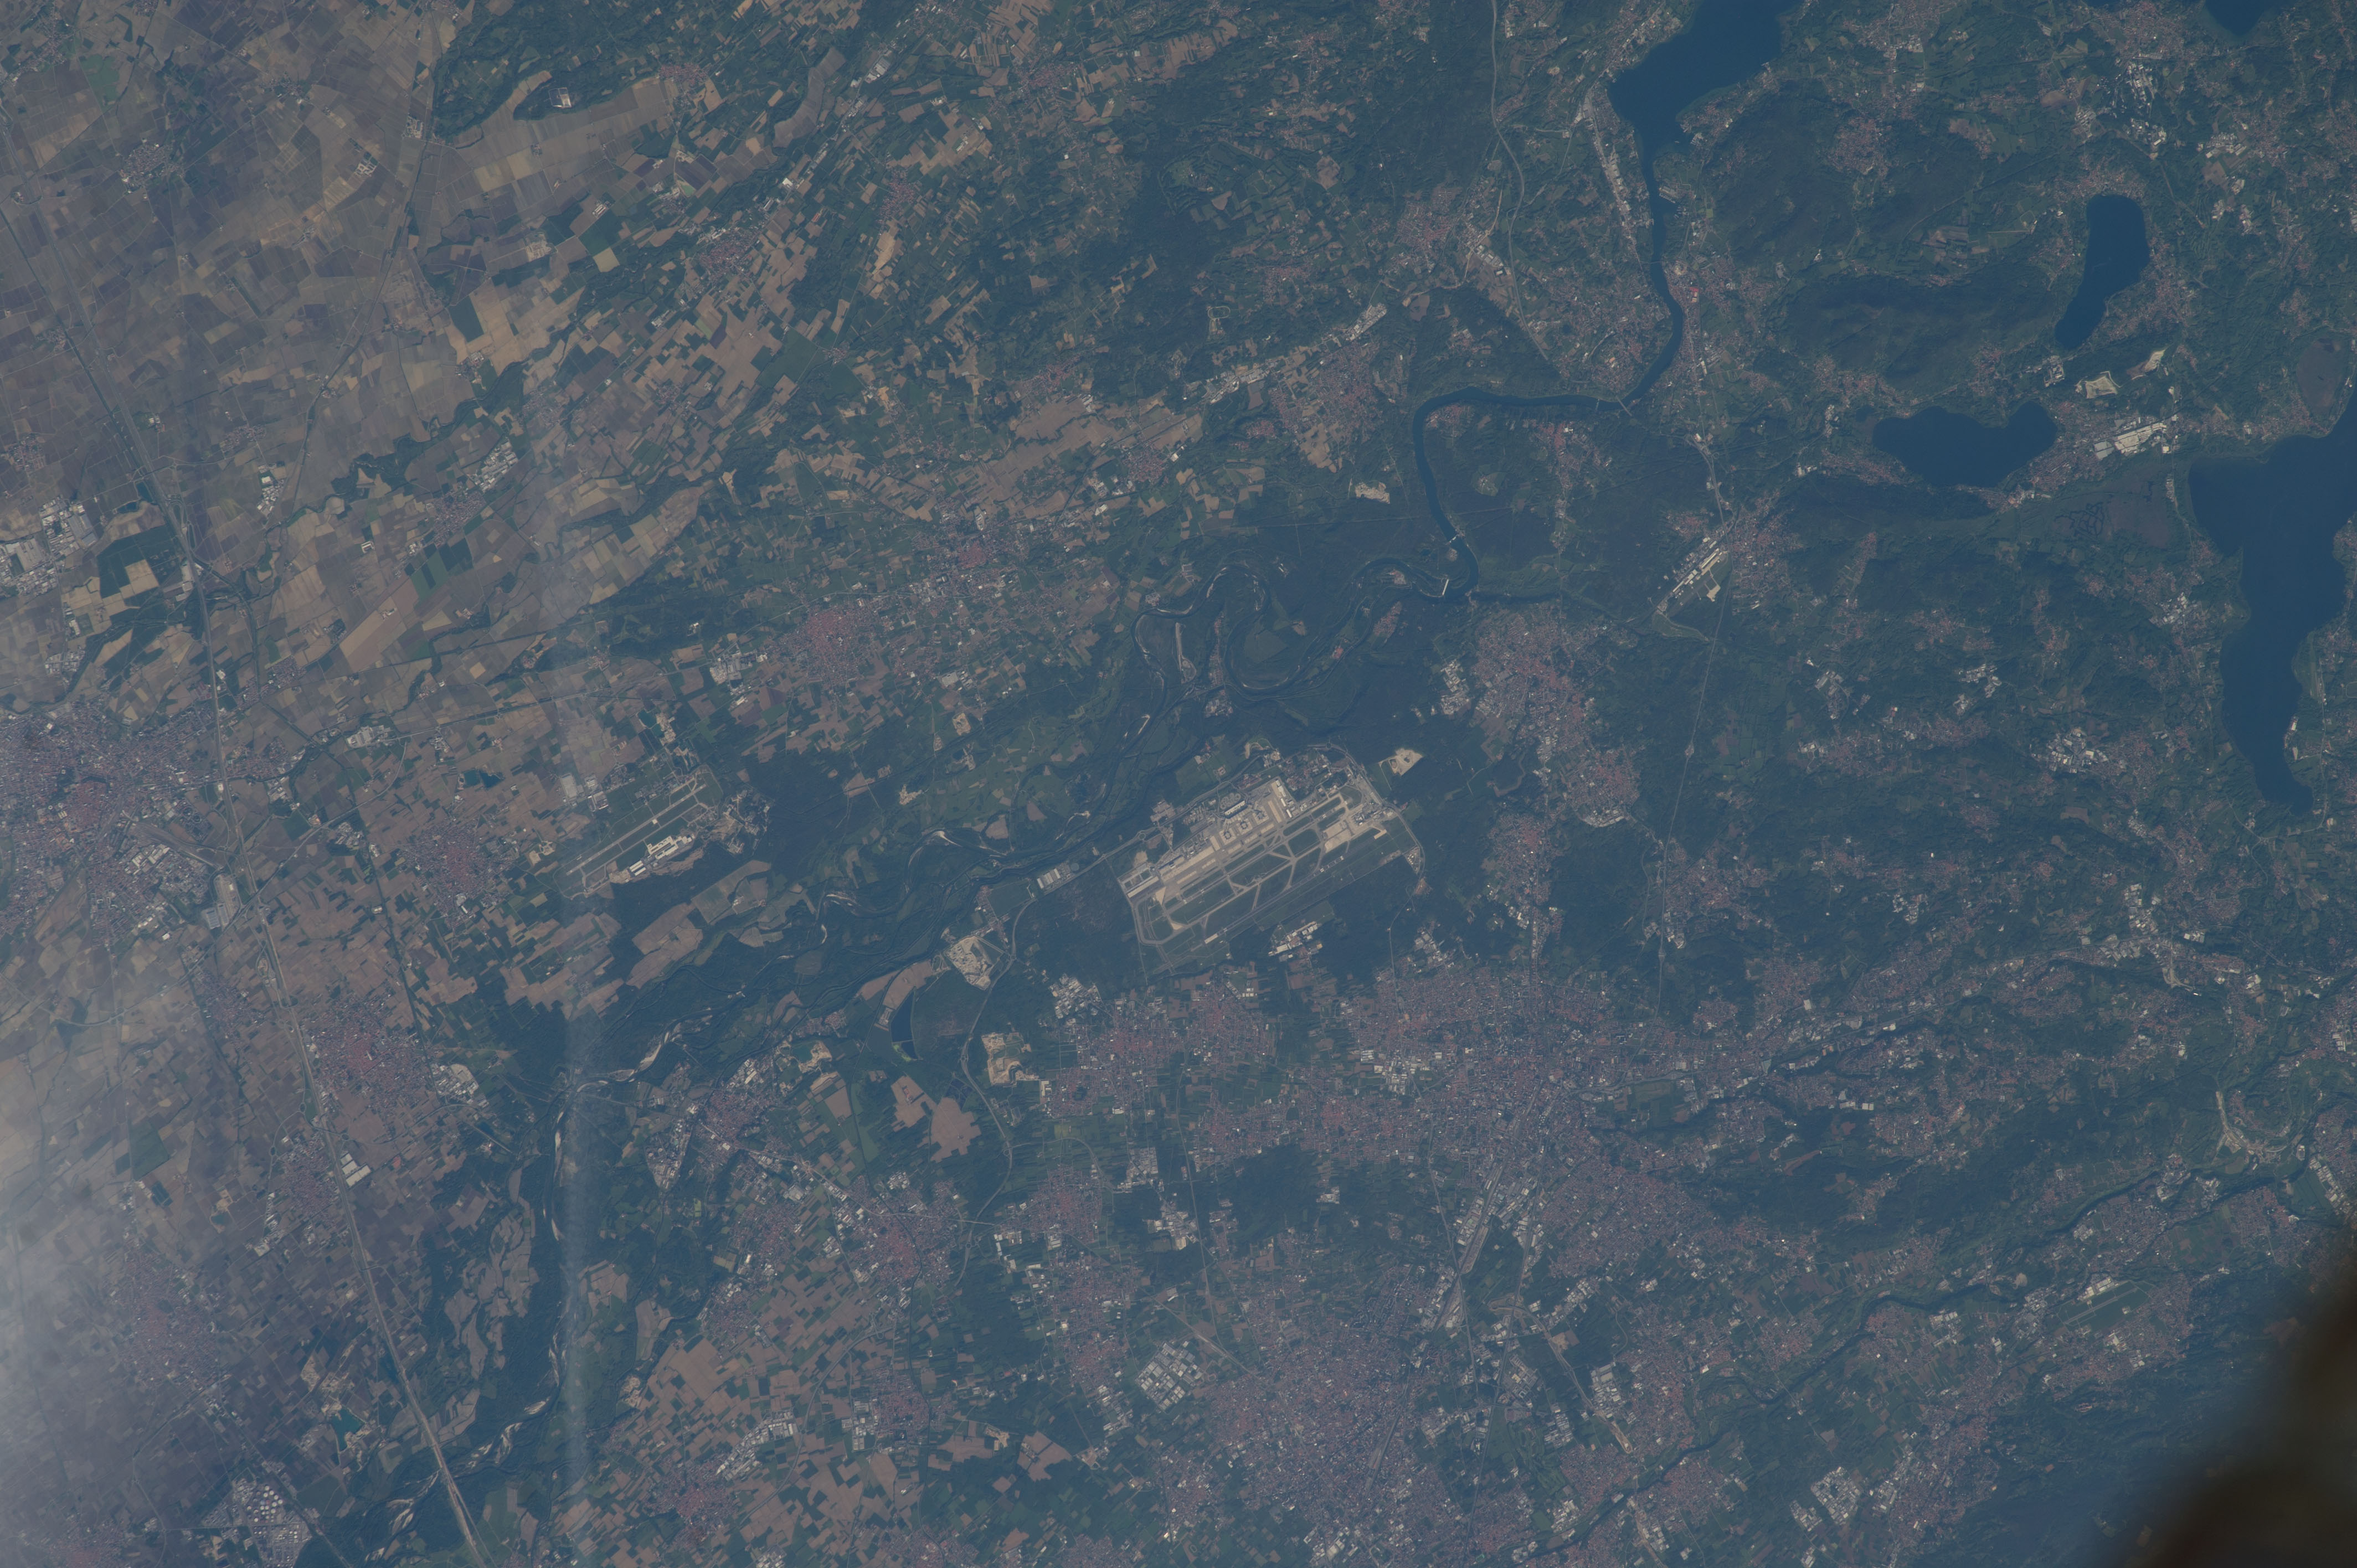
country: ITALY
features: MILAN CITY, BUSTO ARSIZIO CITY, ITALY
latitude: 45.6
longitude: 8.7
